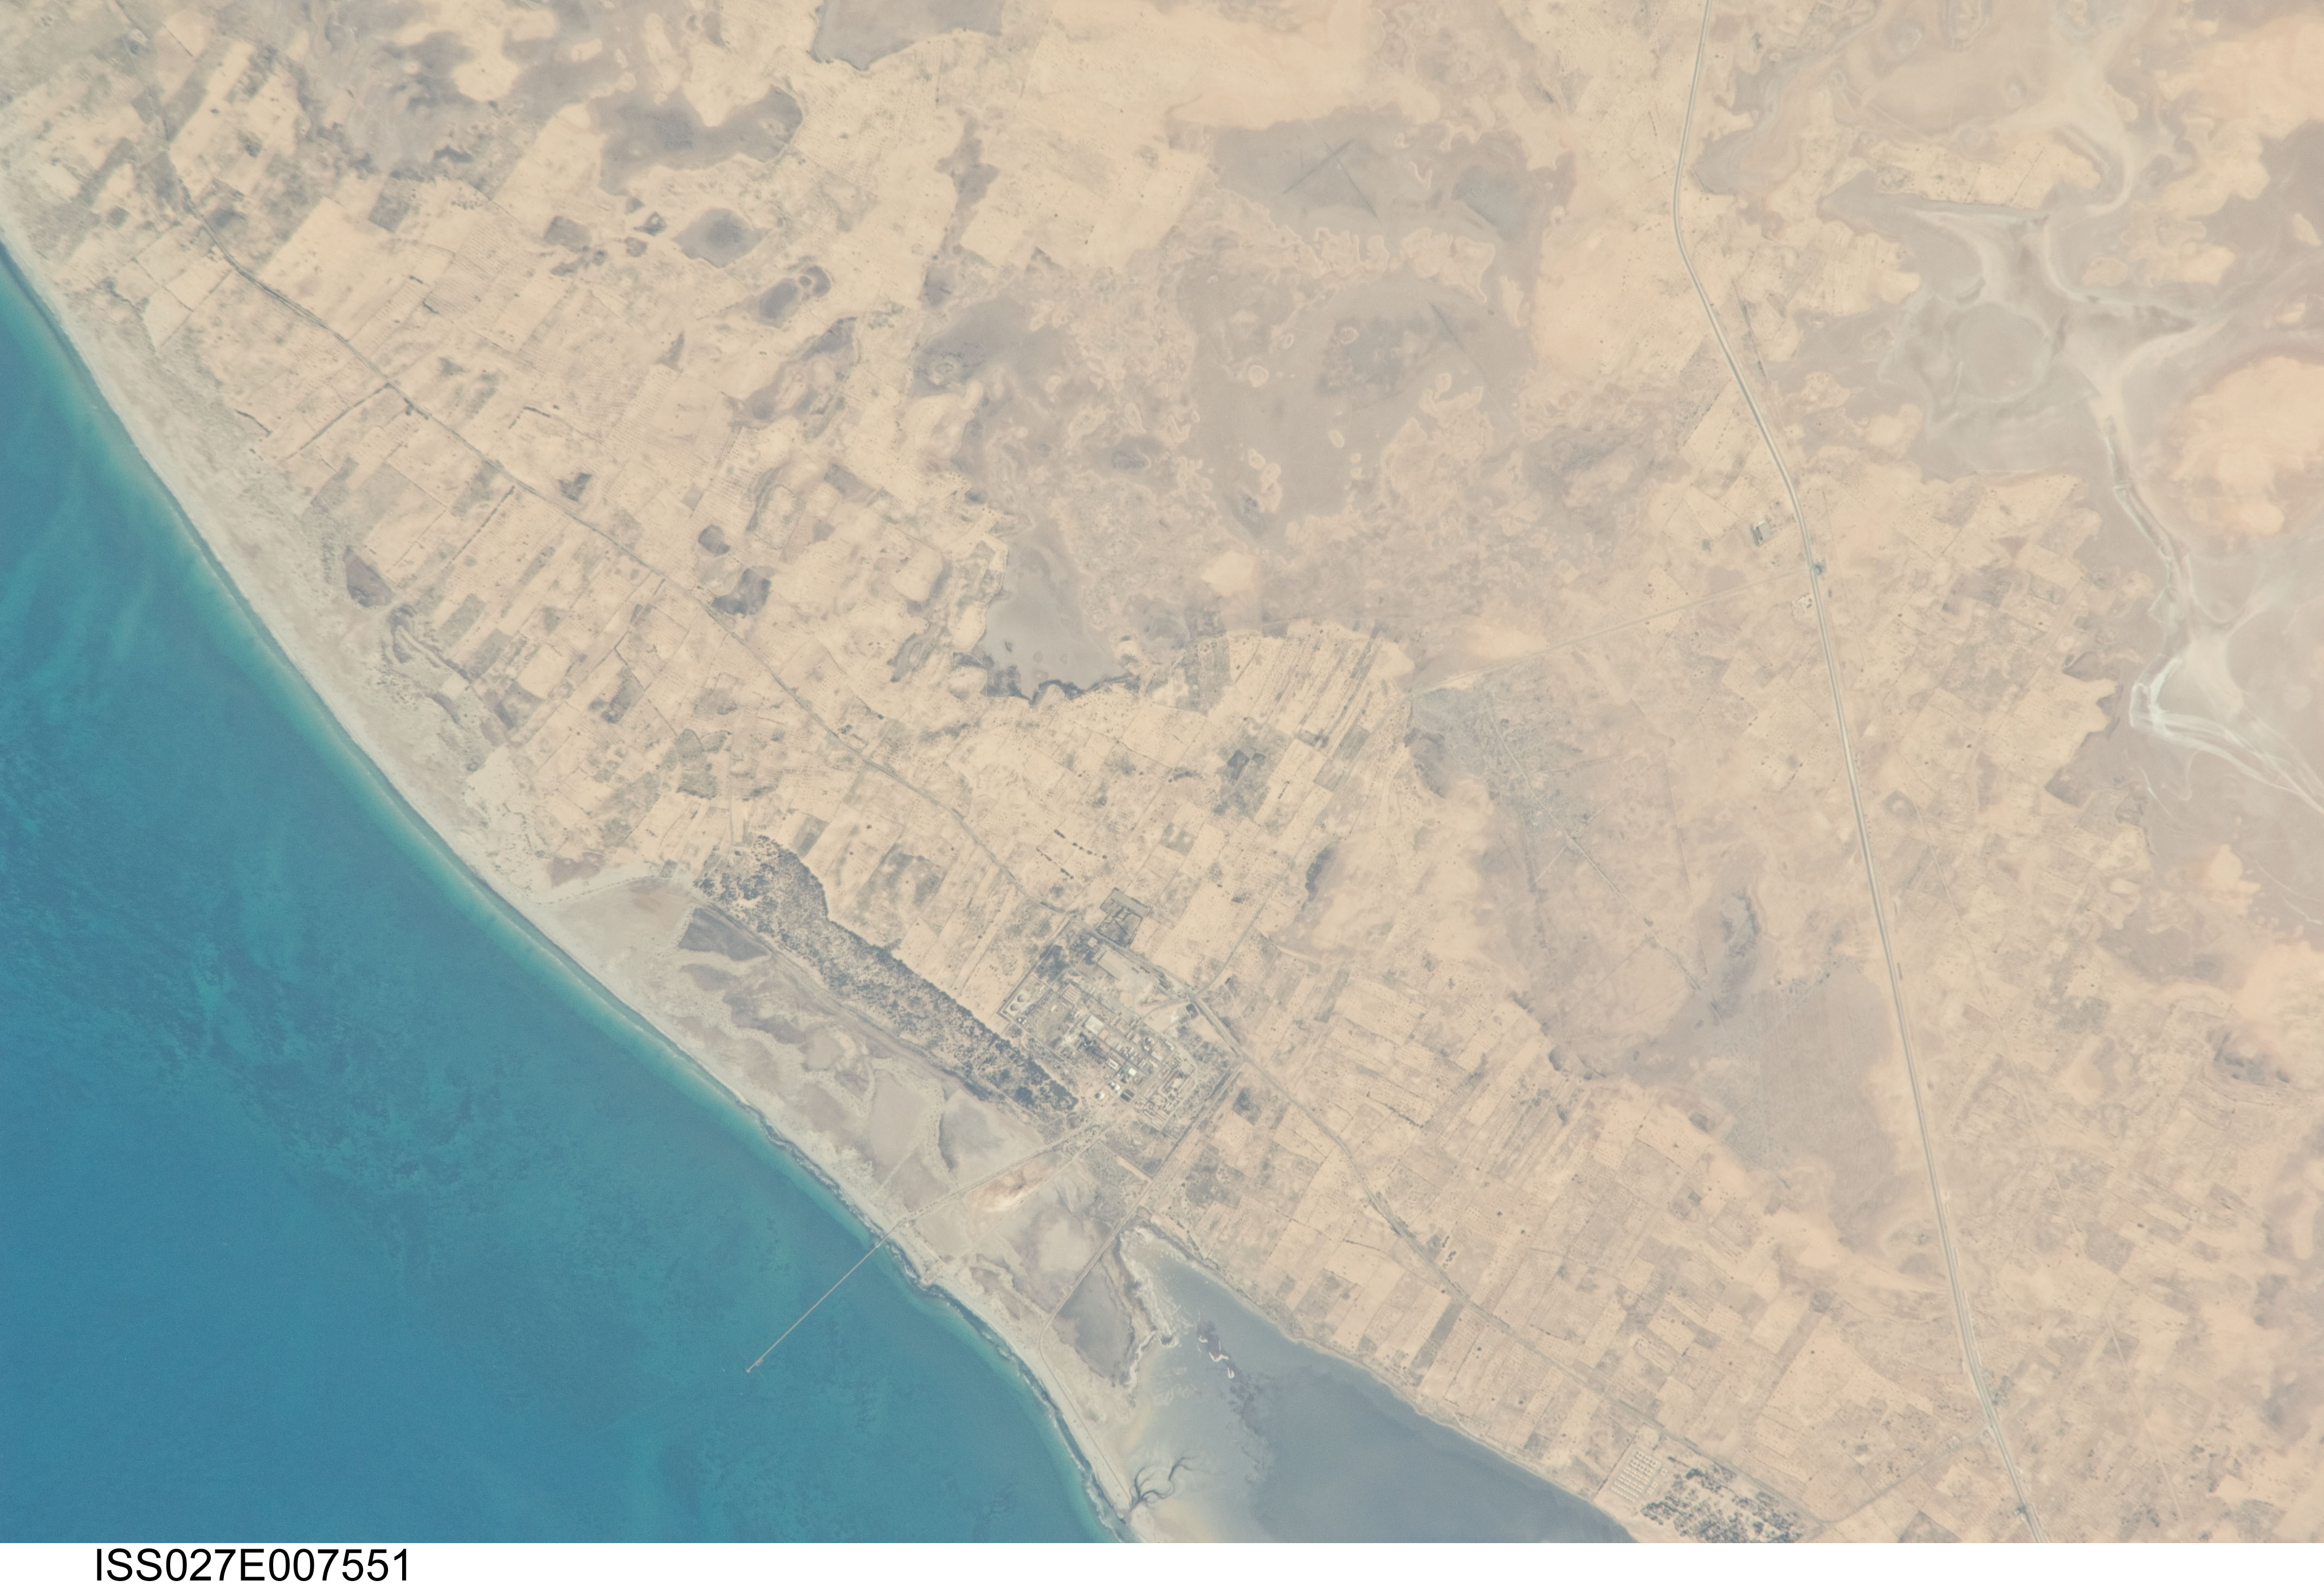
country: LIBYA
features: MEDITERRANEAN S., COAST, SPIT, SHOALS, DRY LAKE BED, ABU KAMMASH, PIER
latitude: 33.0
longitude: 11.9
